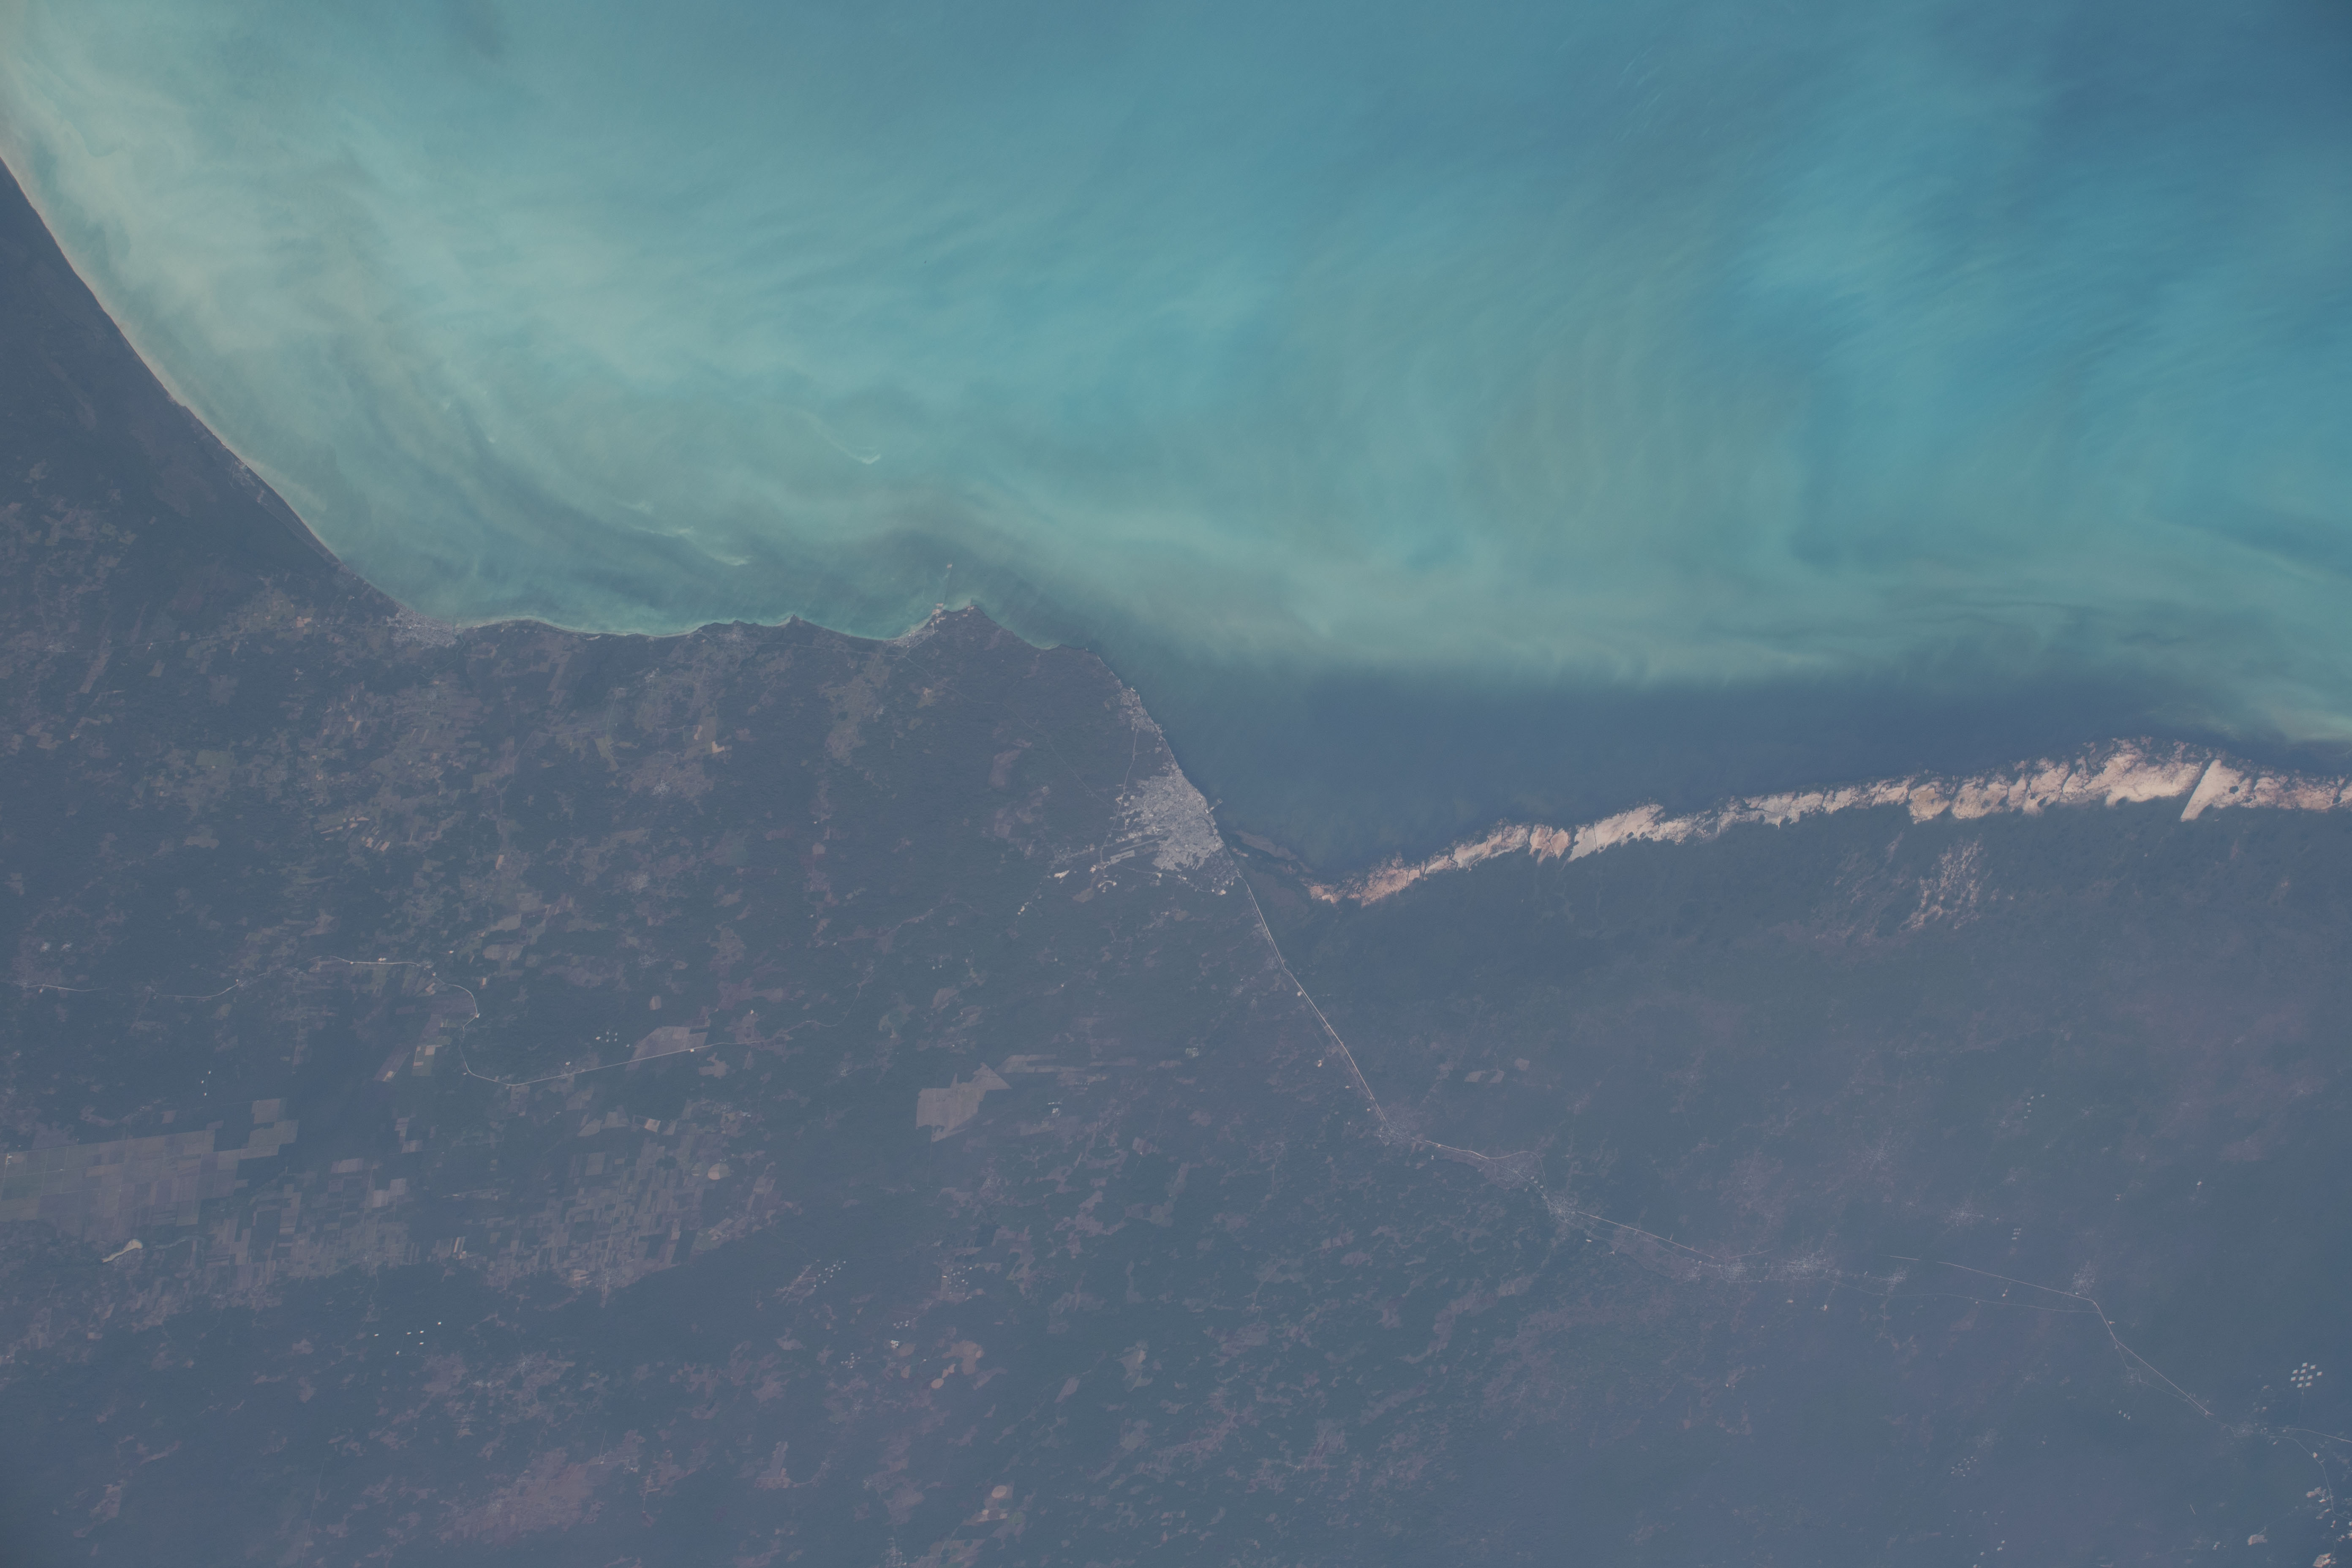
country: MEXICO
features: YUCATAN PENINSULA CITY OF CAMPECHE,CAMPECHE,MEXICO
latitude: 19.8
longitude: -90.5
